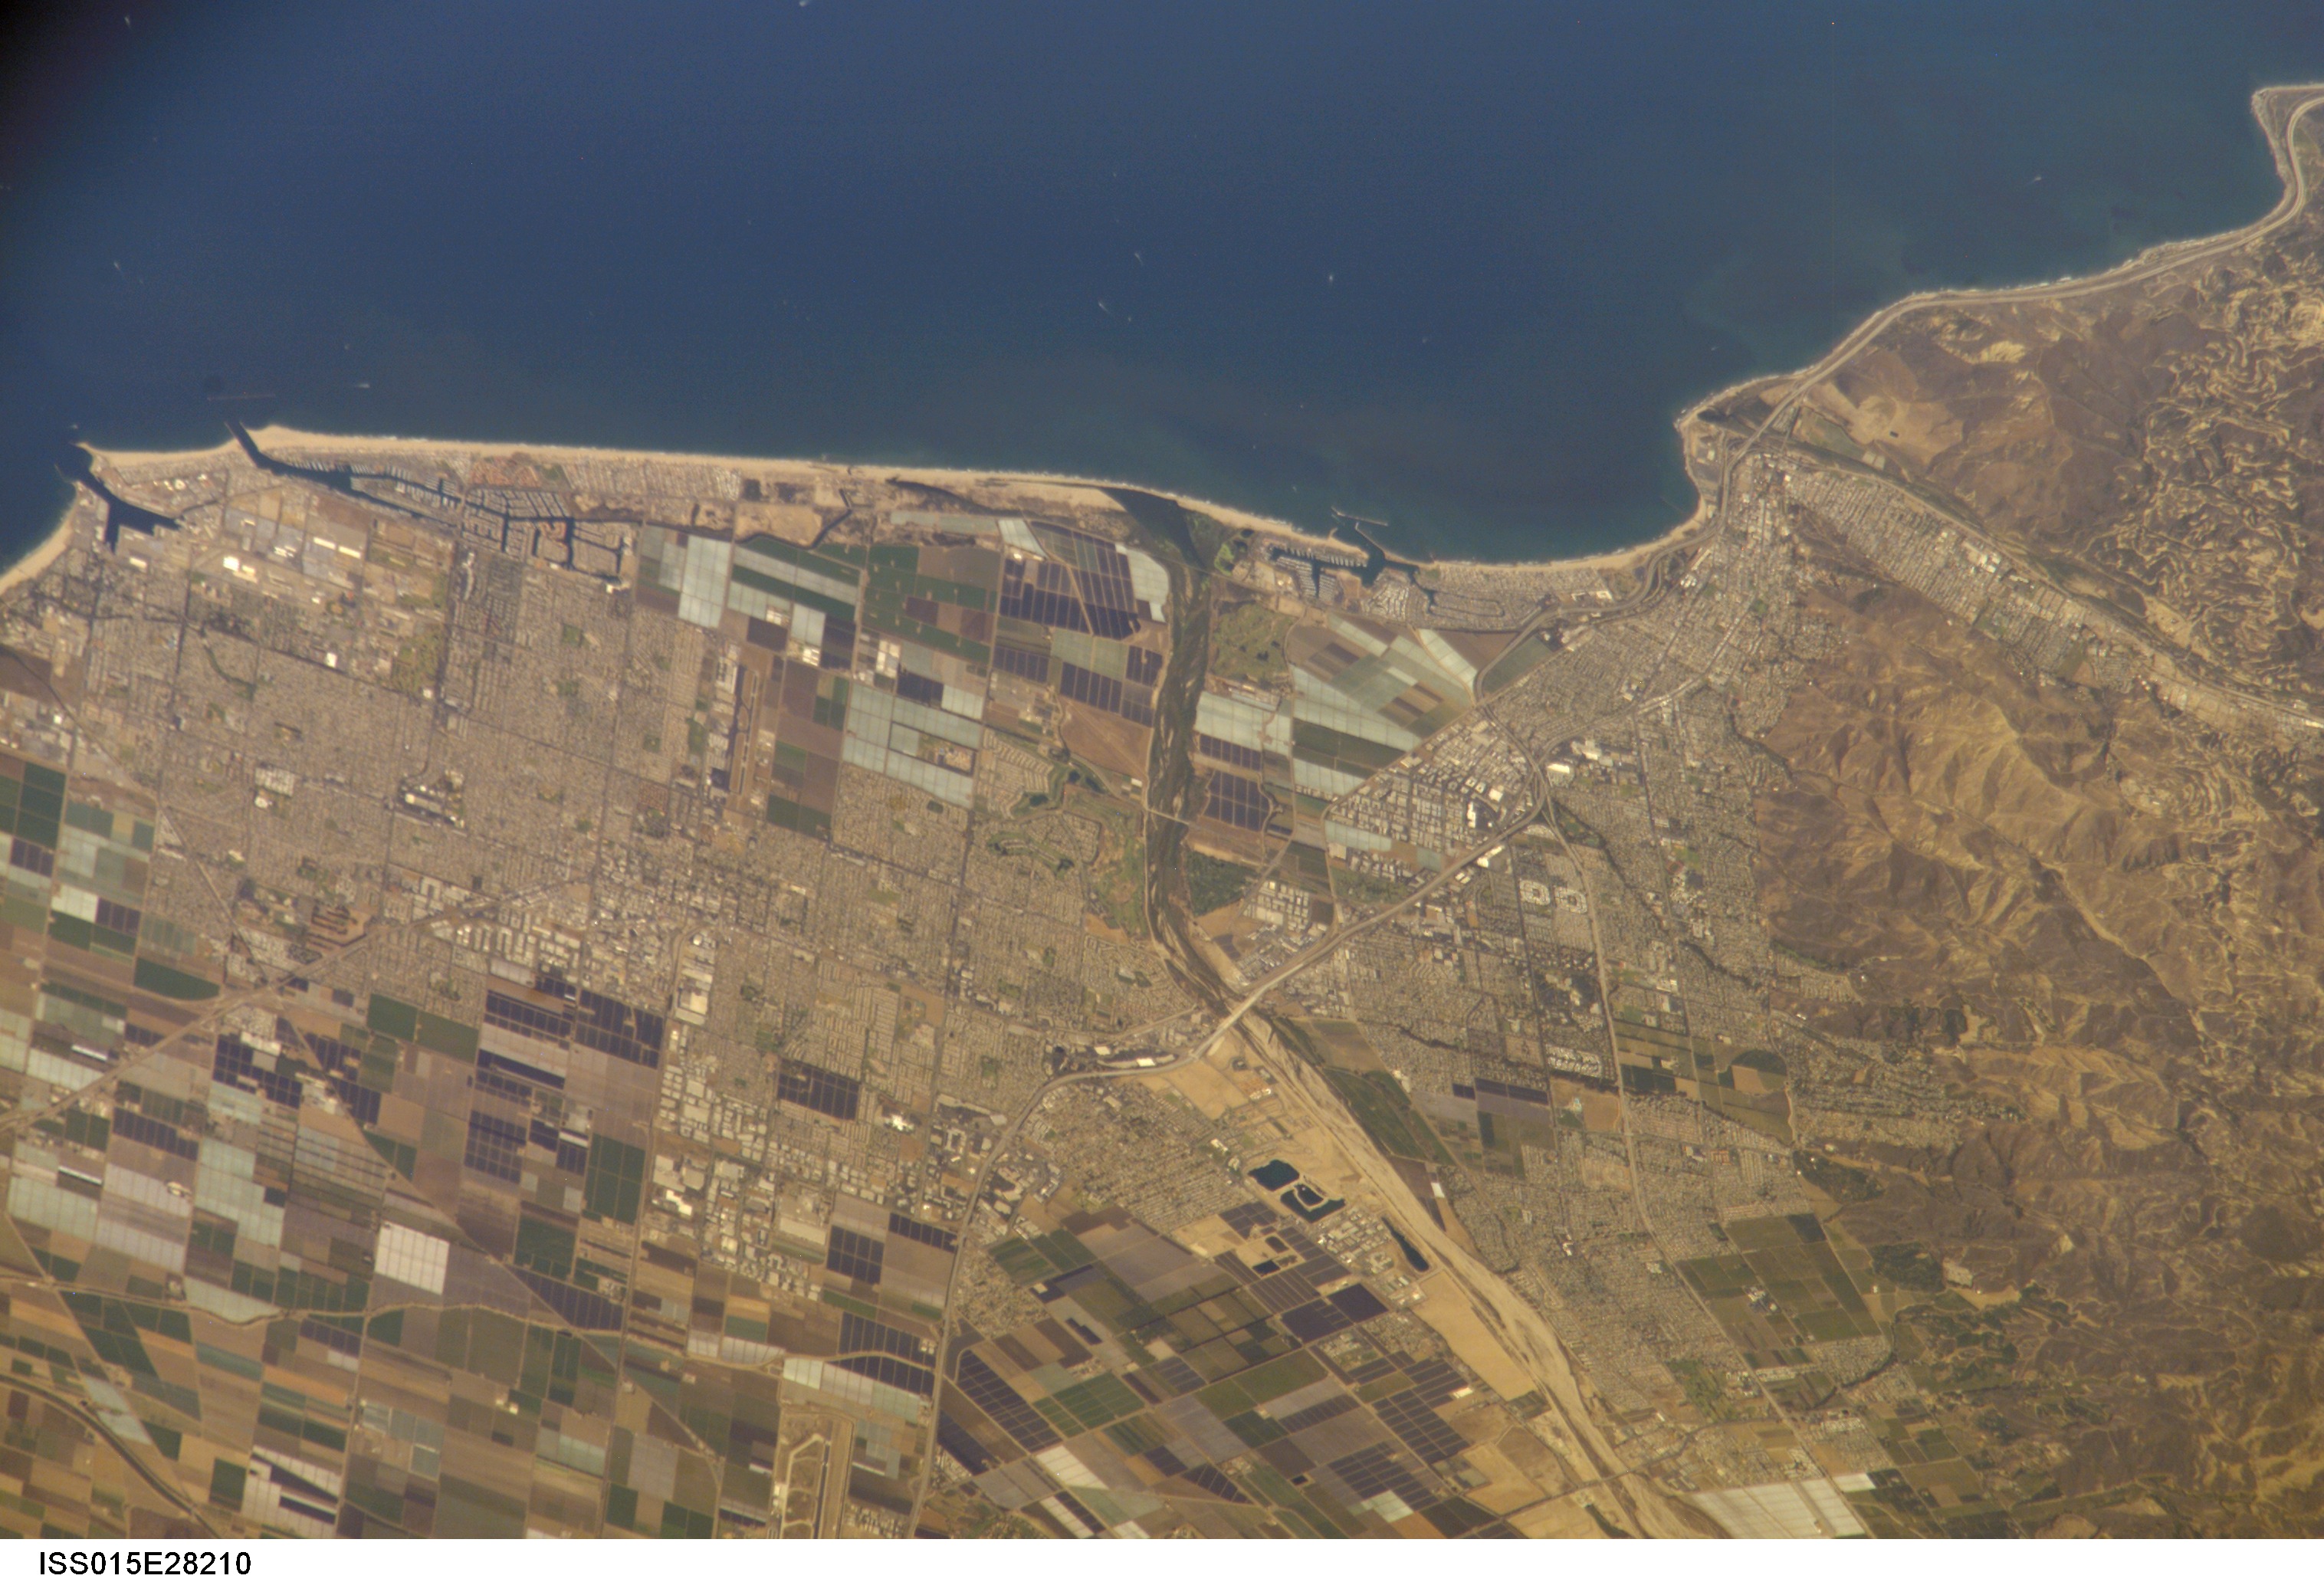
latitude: 34.3
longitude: -119.2
